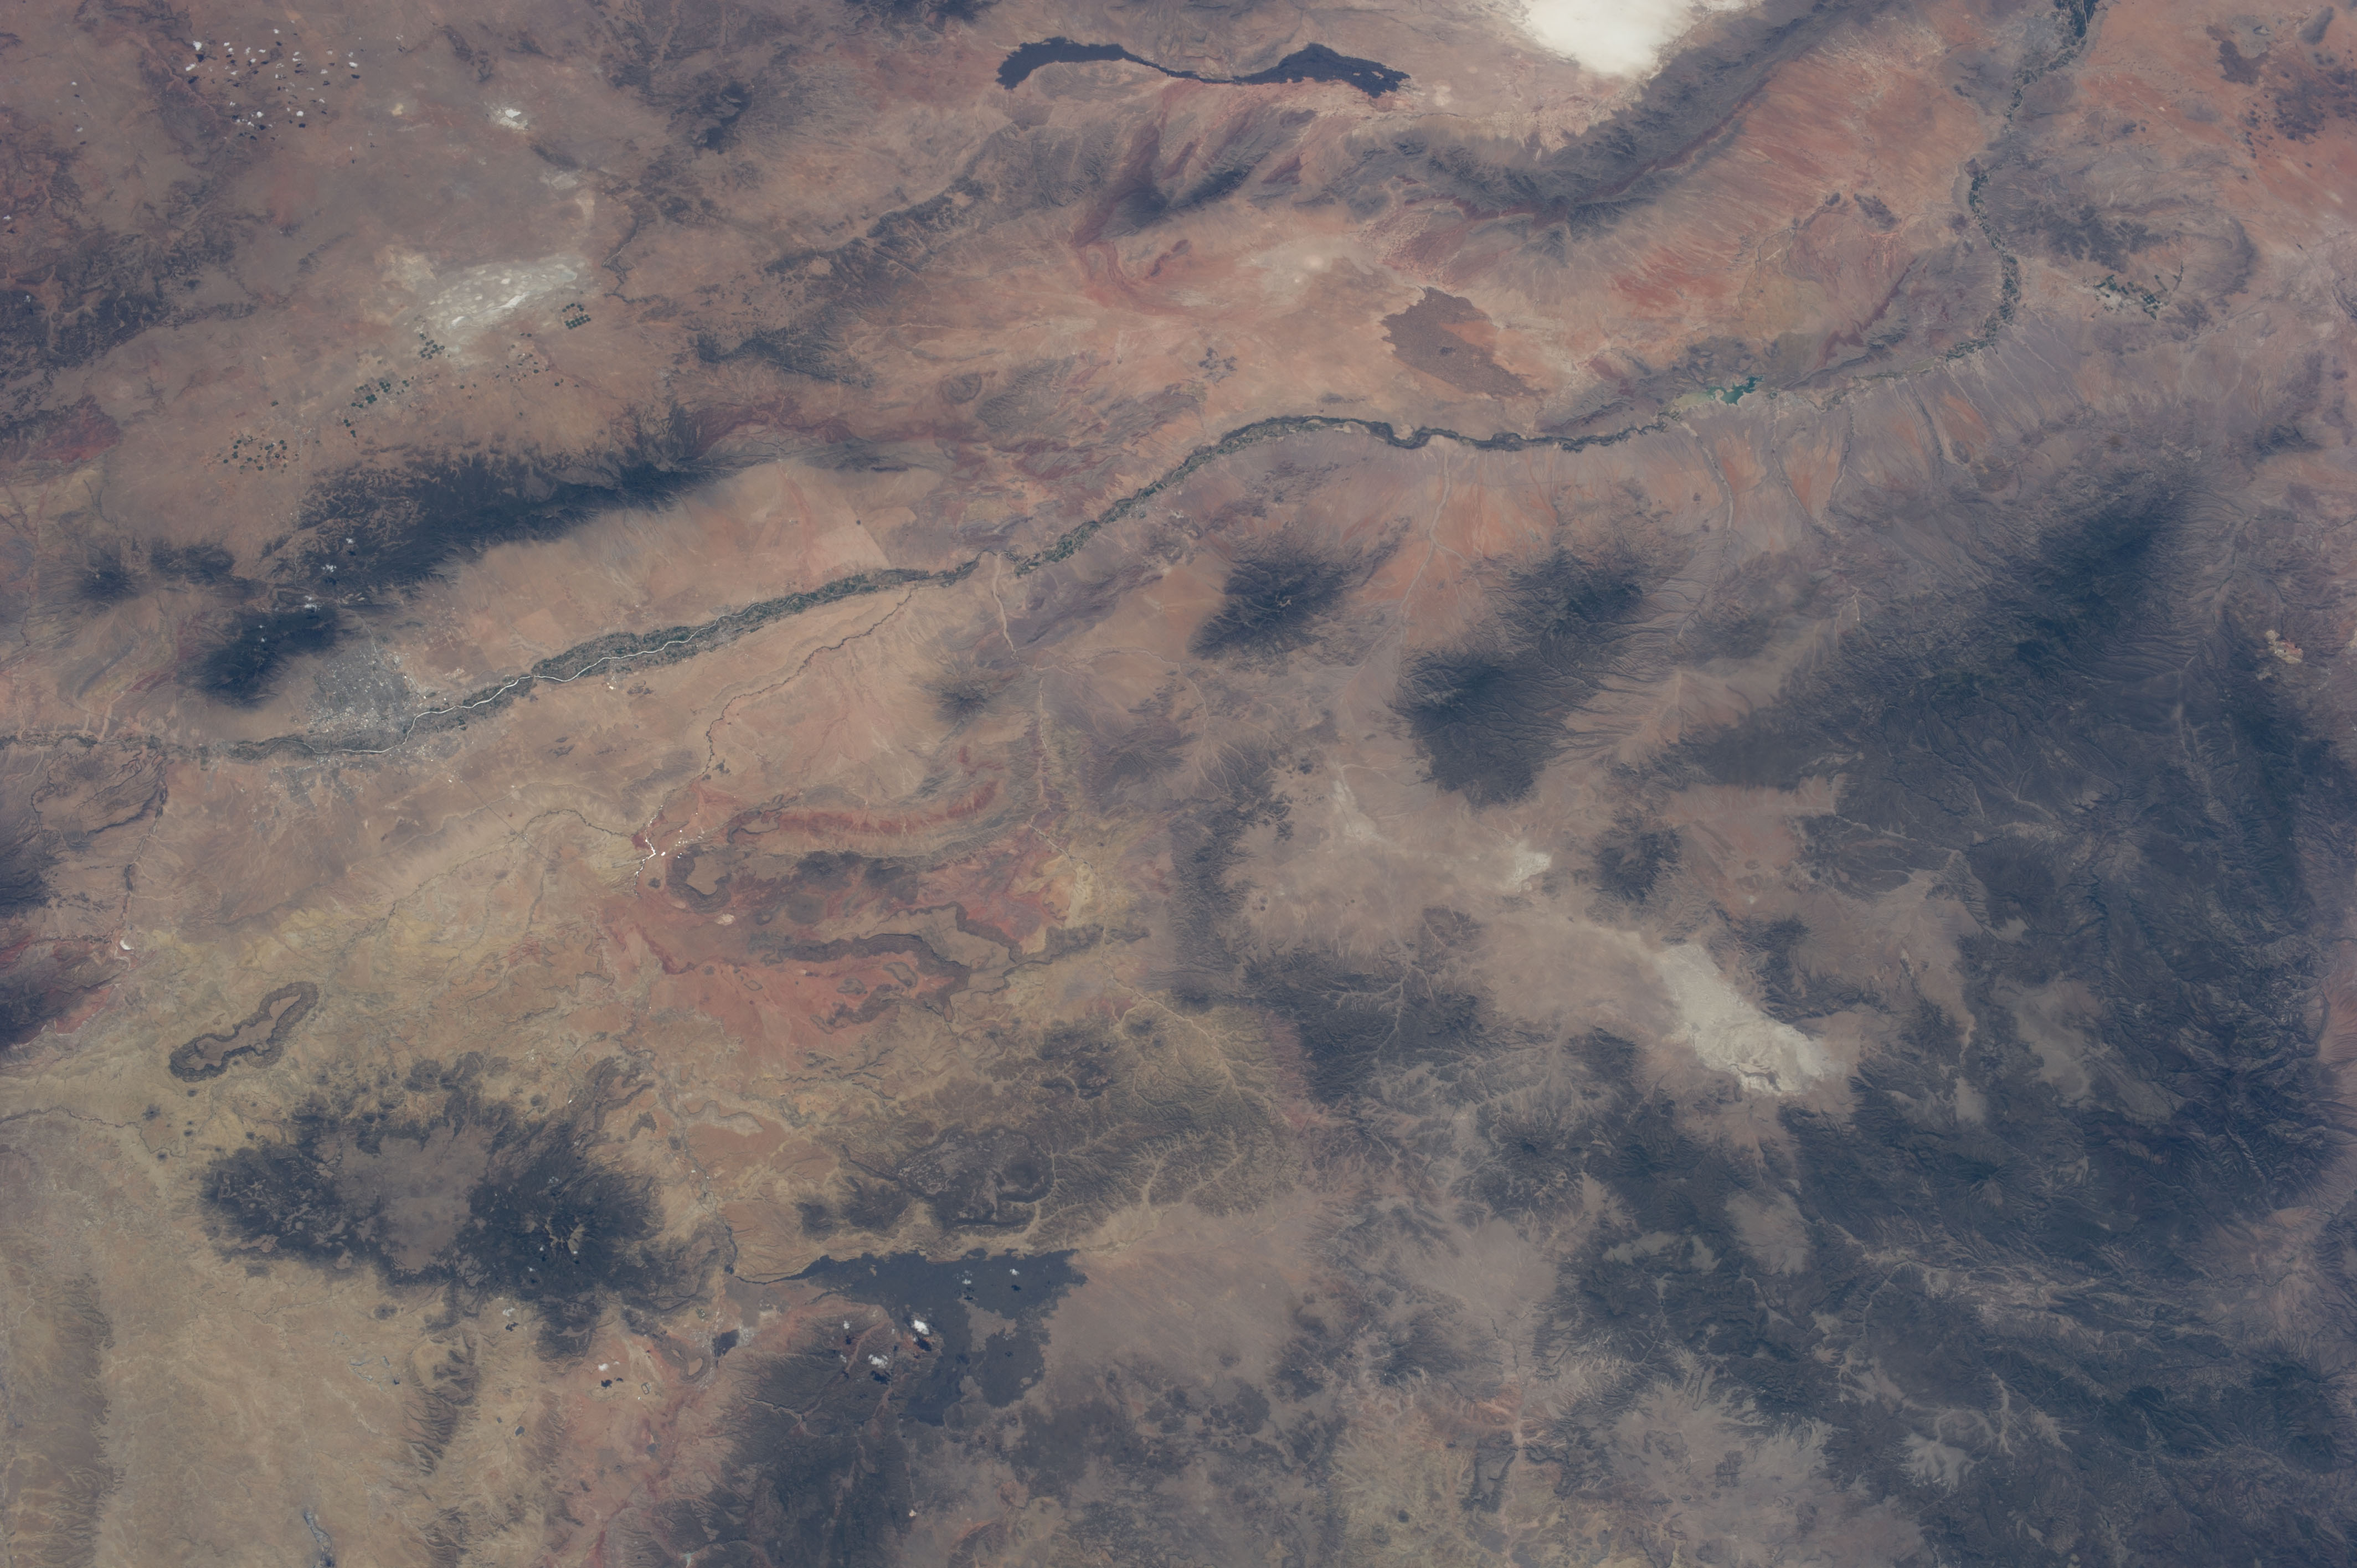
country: USA-NEW MEXICO
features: ALBUQUERQUE NM,RIO GRANDE RIVER
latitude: 34.5
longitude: -107.5
